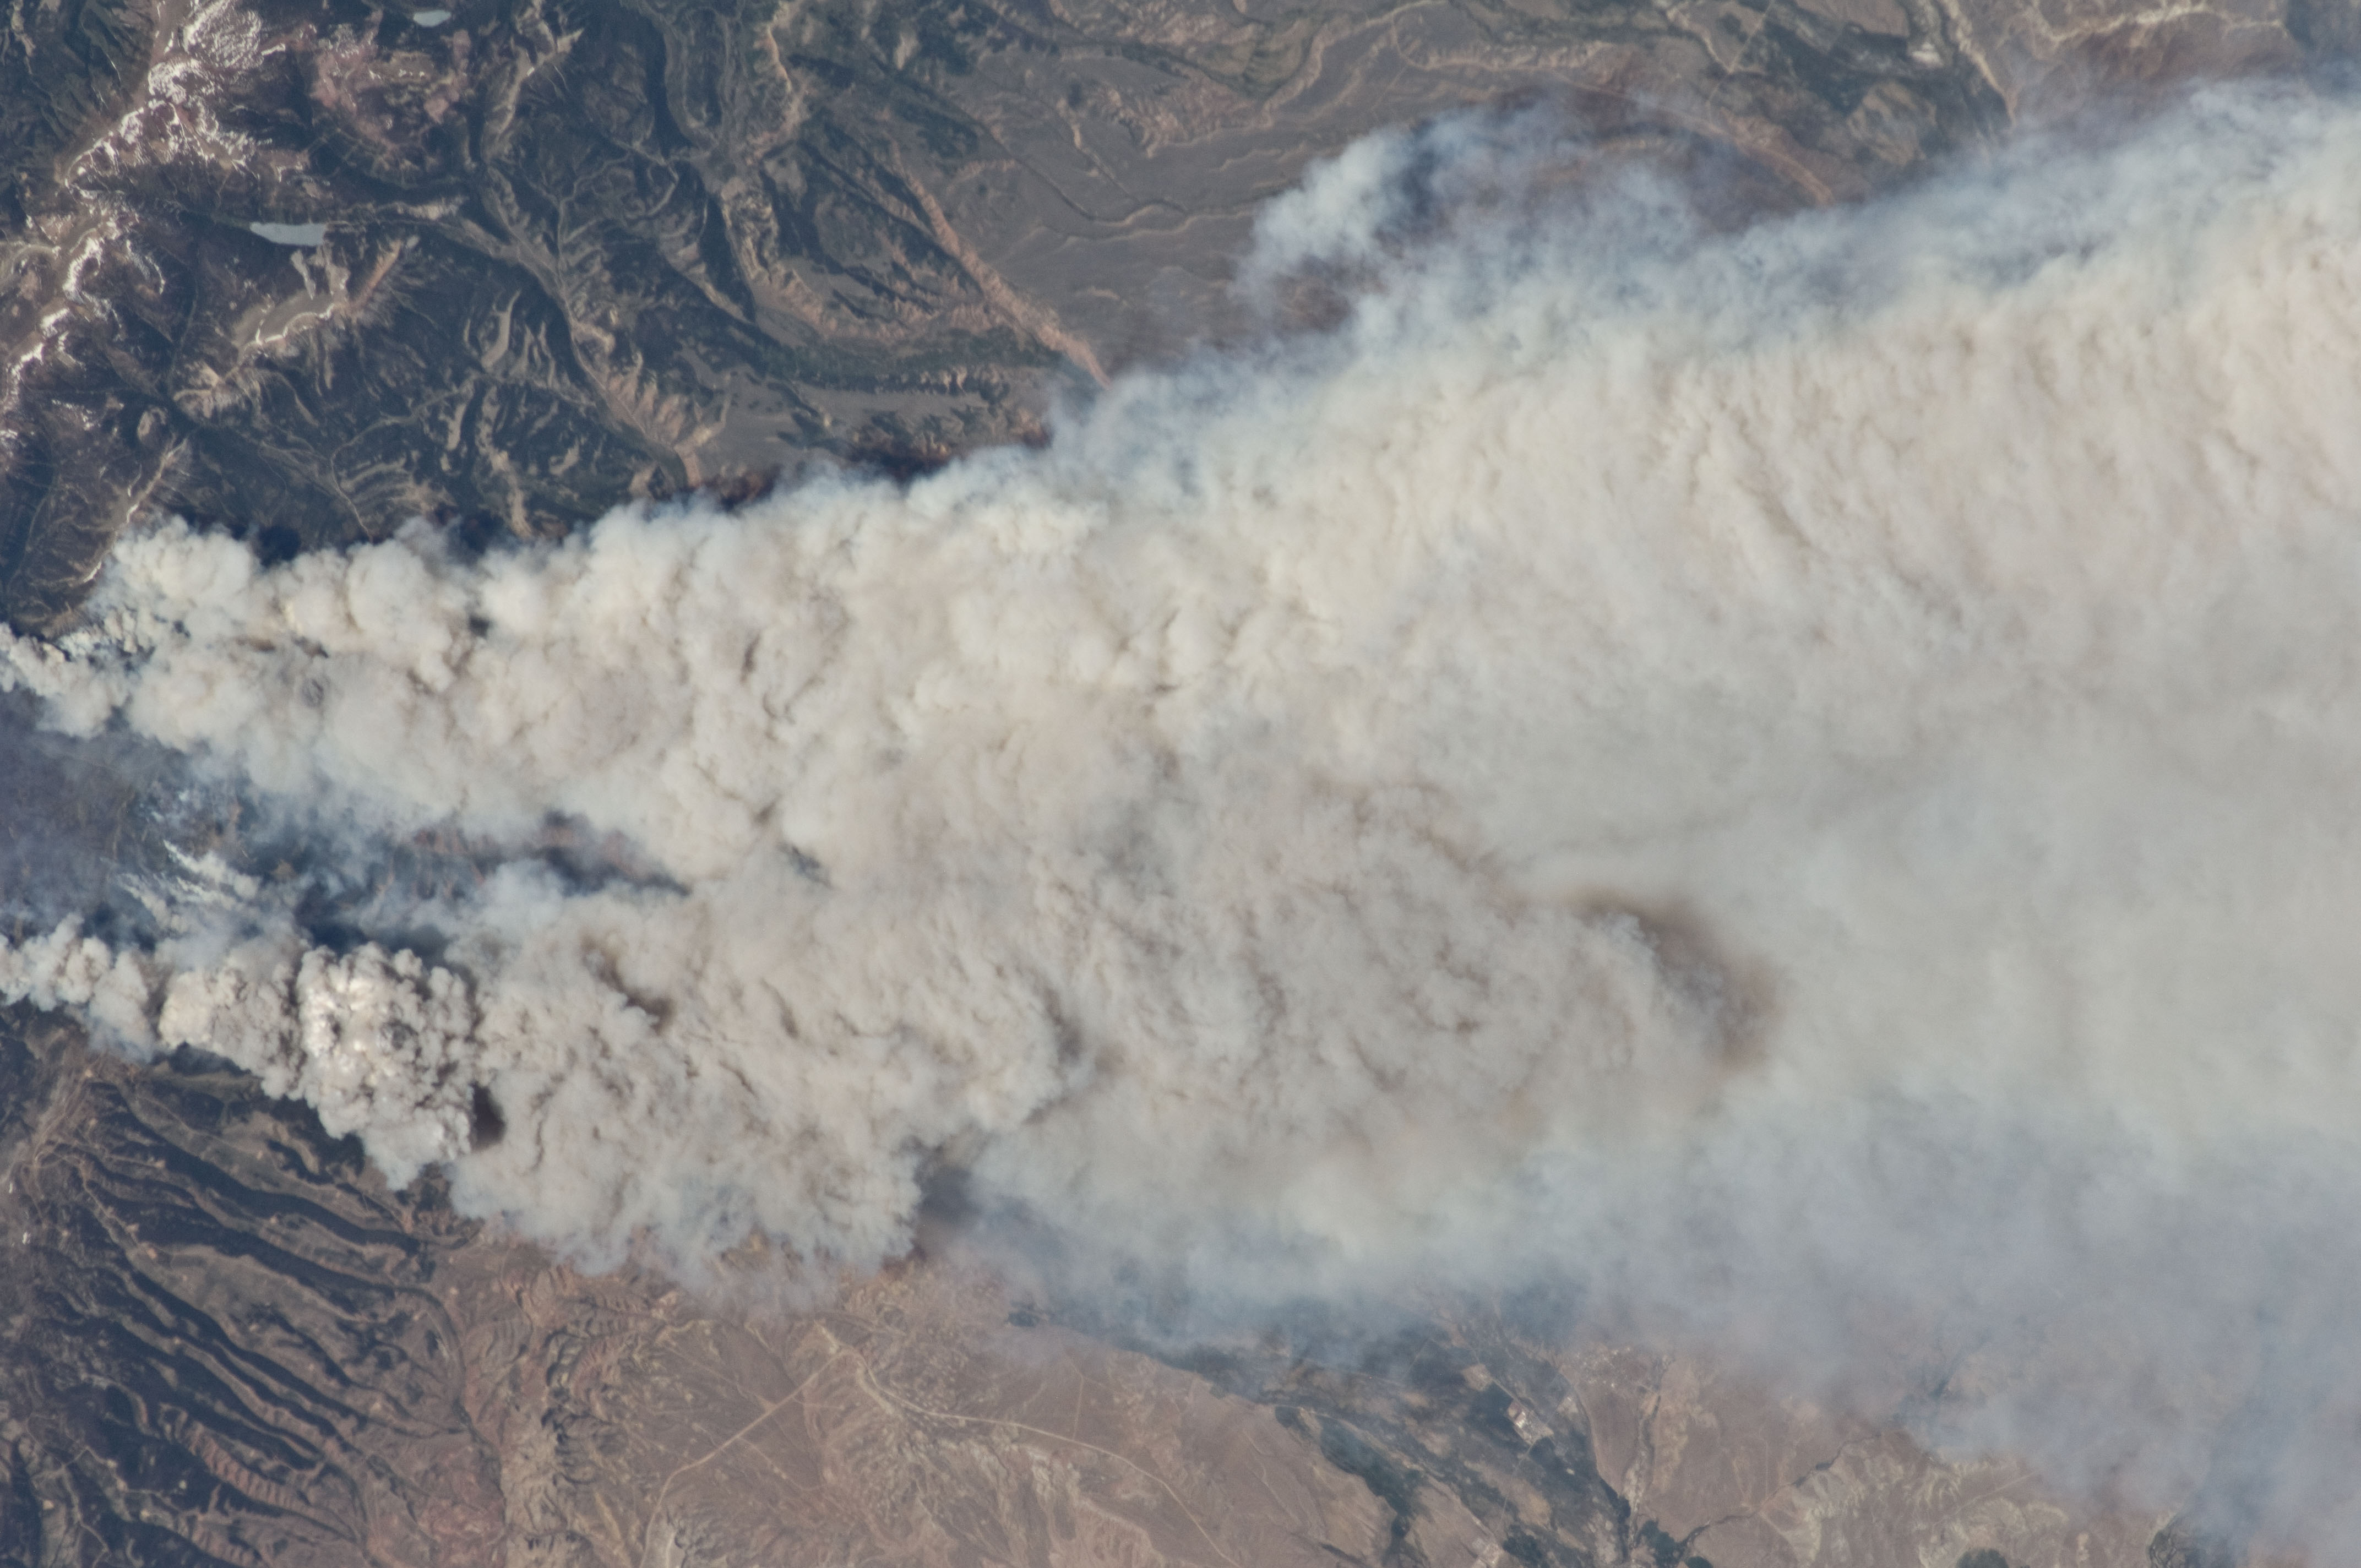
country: USA-WYOMING
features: FONTANELLE FIRE, WYOMING RA.
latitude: 42.6
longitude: -110.2
